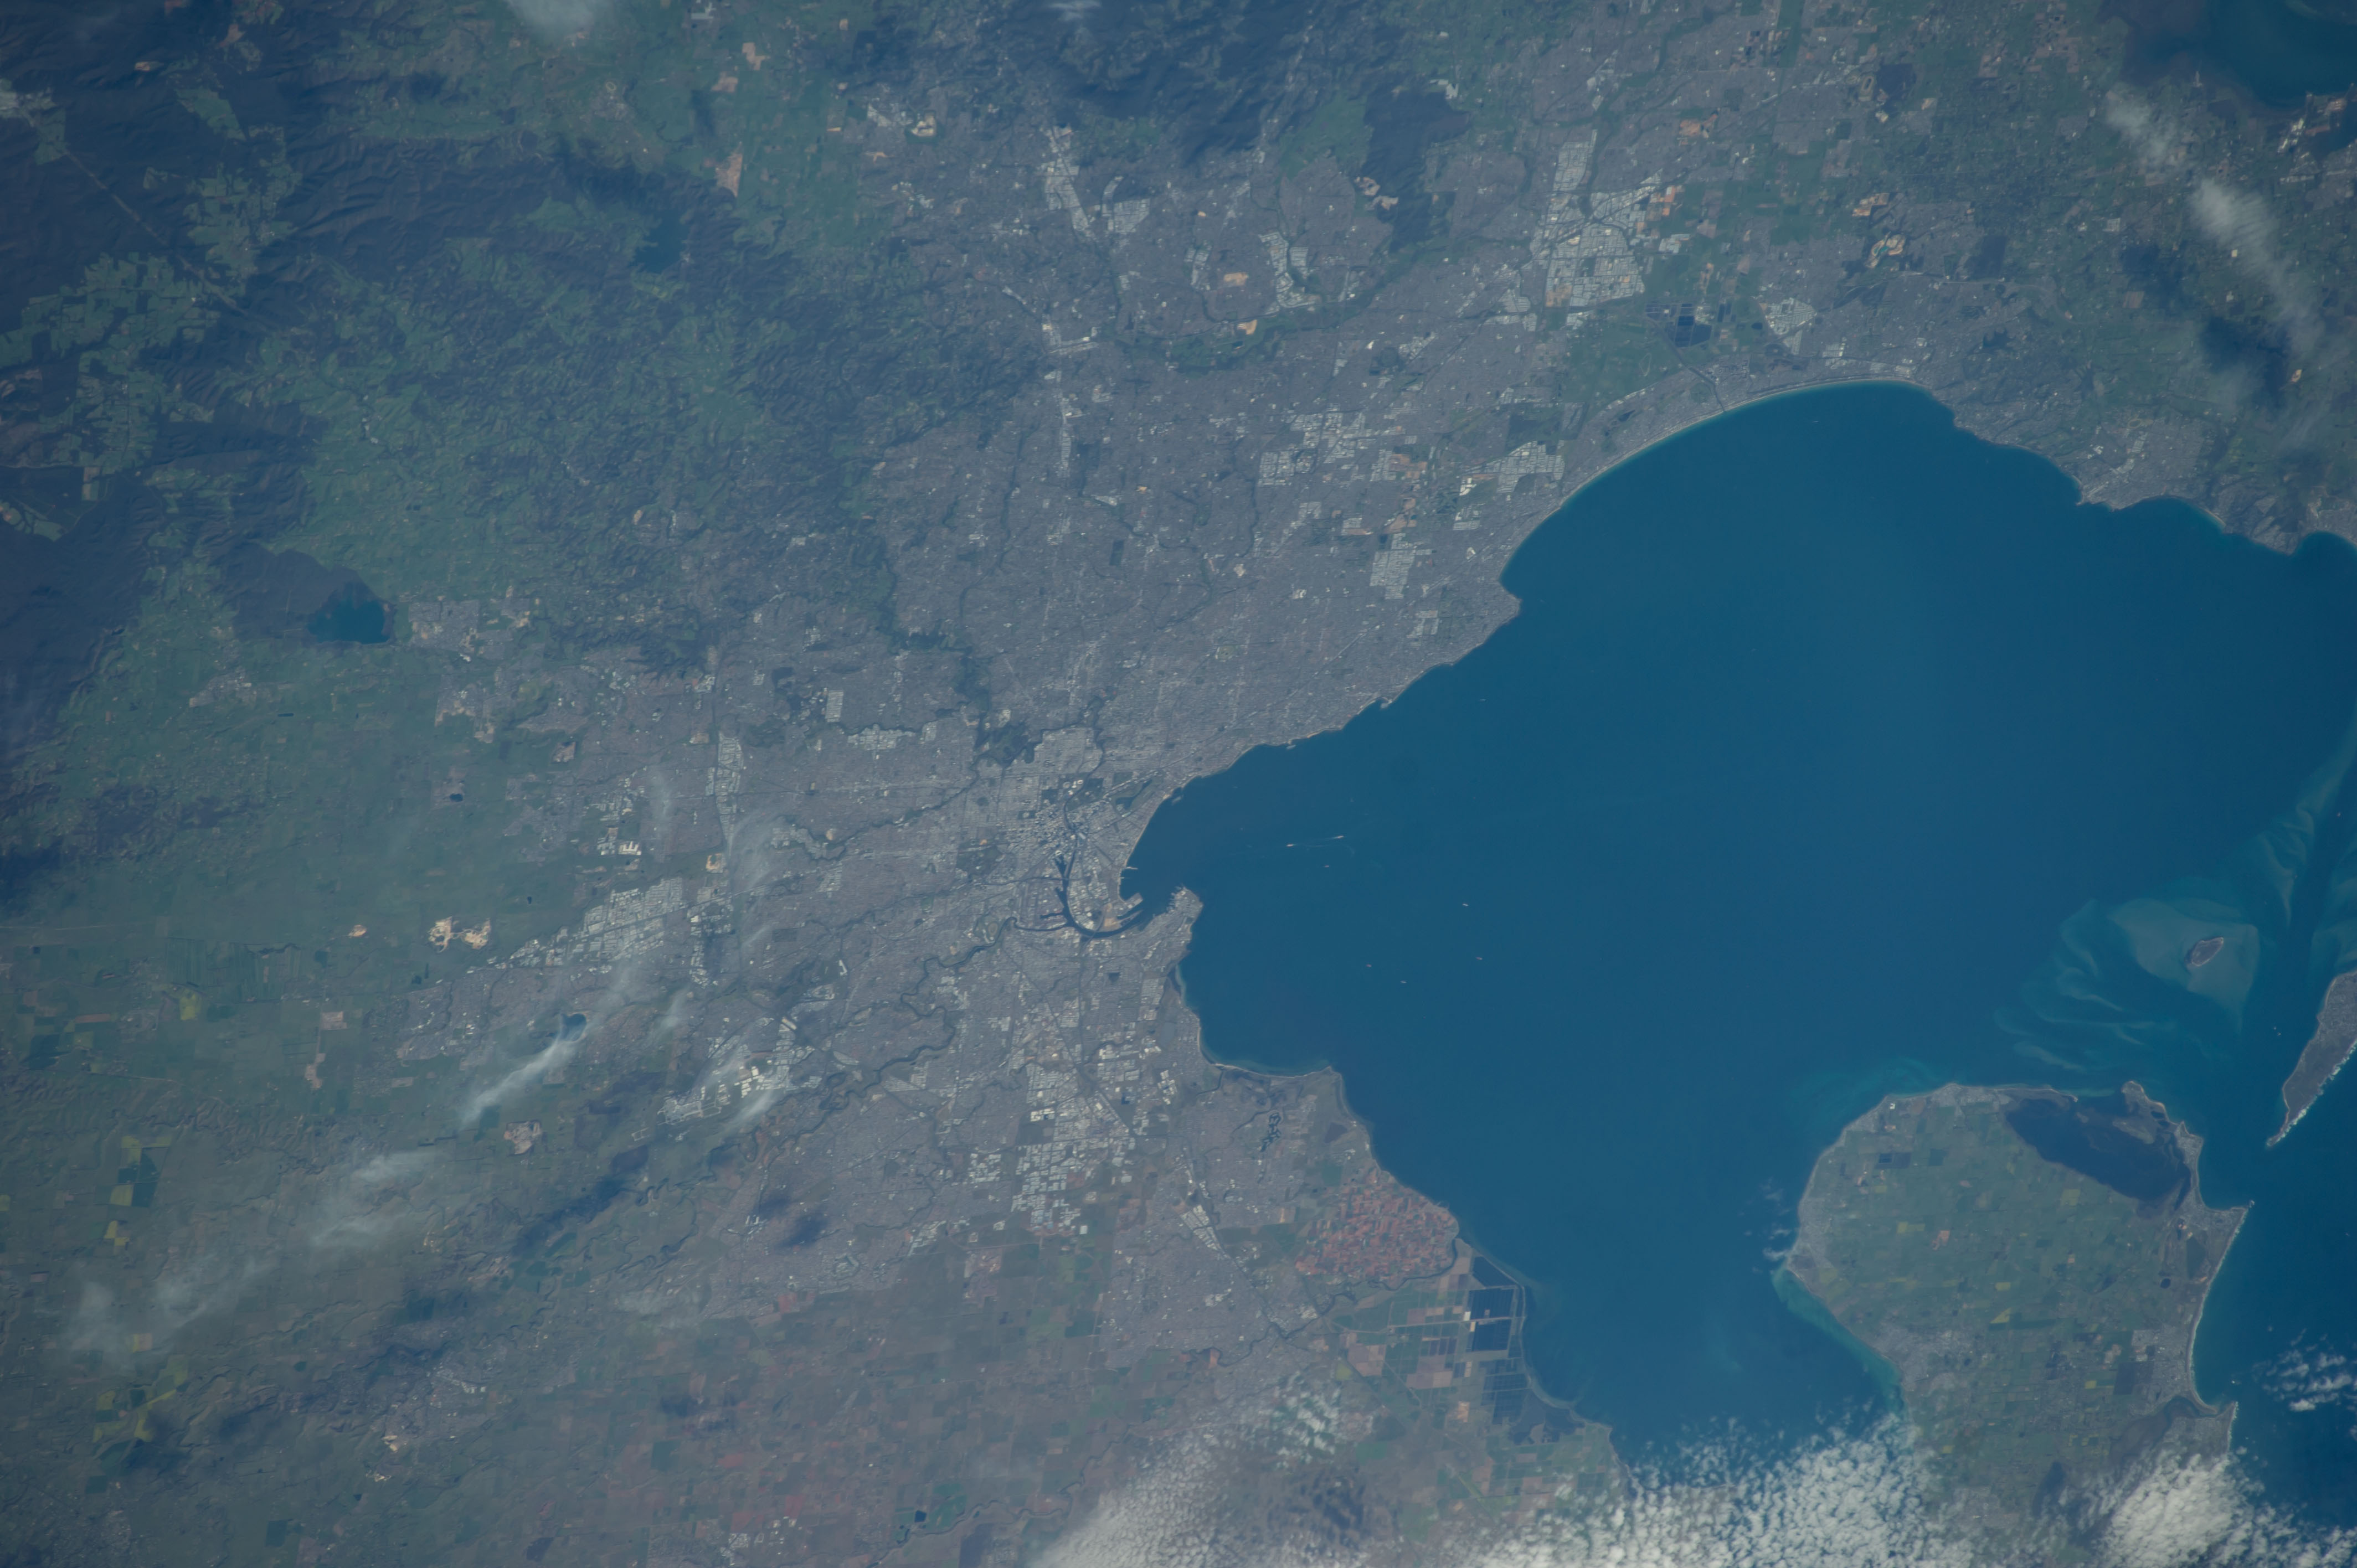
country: AUSTRALIA-V
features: AUSTRALIA,MELBOURNE,PORT PHILLIP
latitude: -37.9
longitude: 144.9
